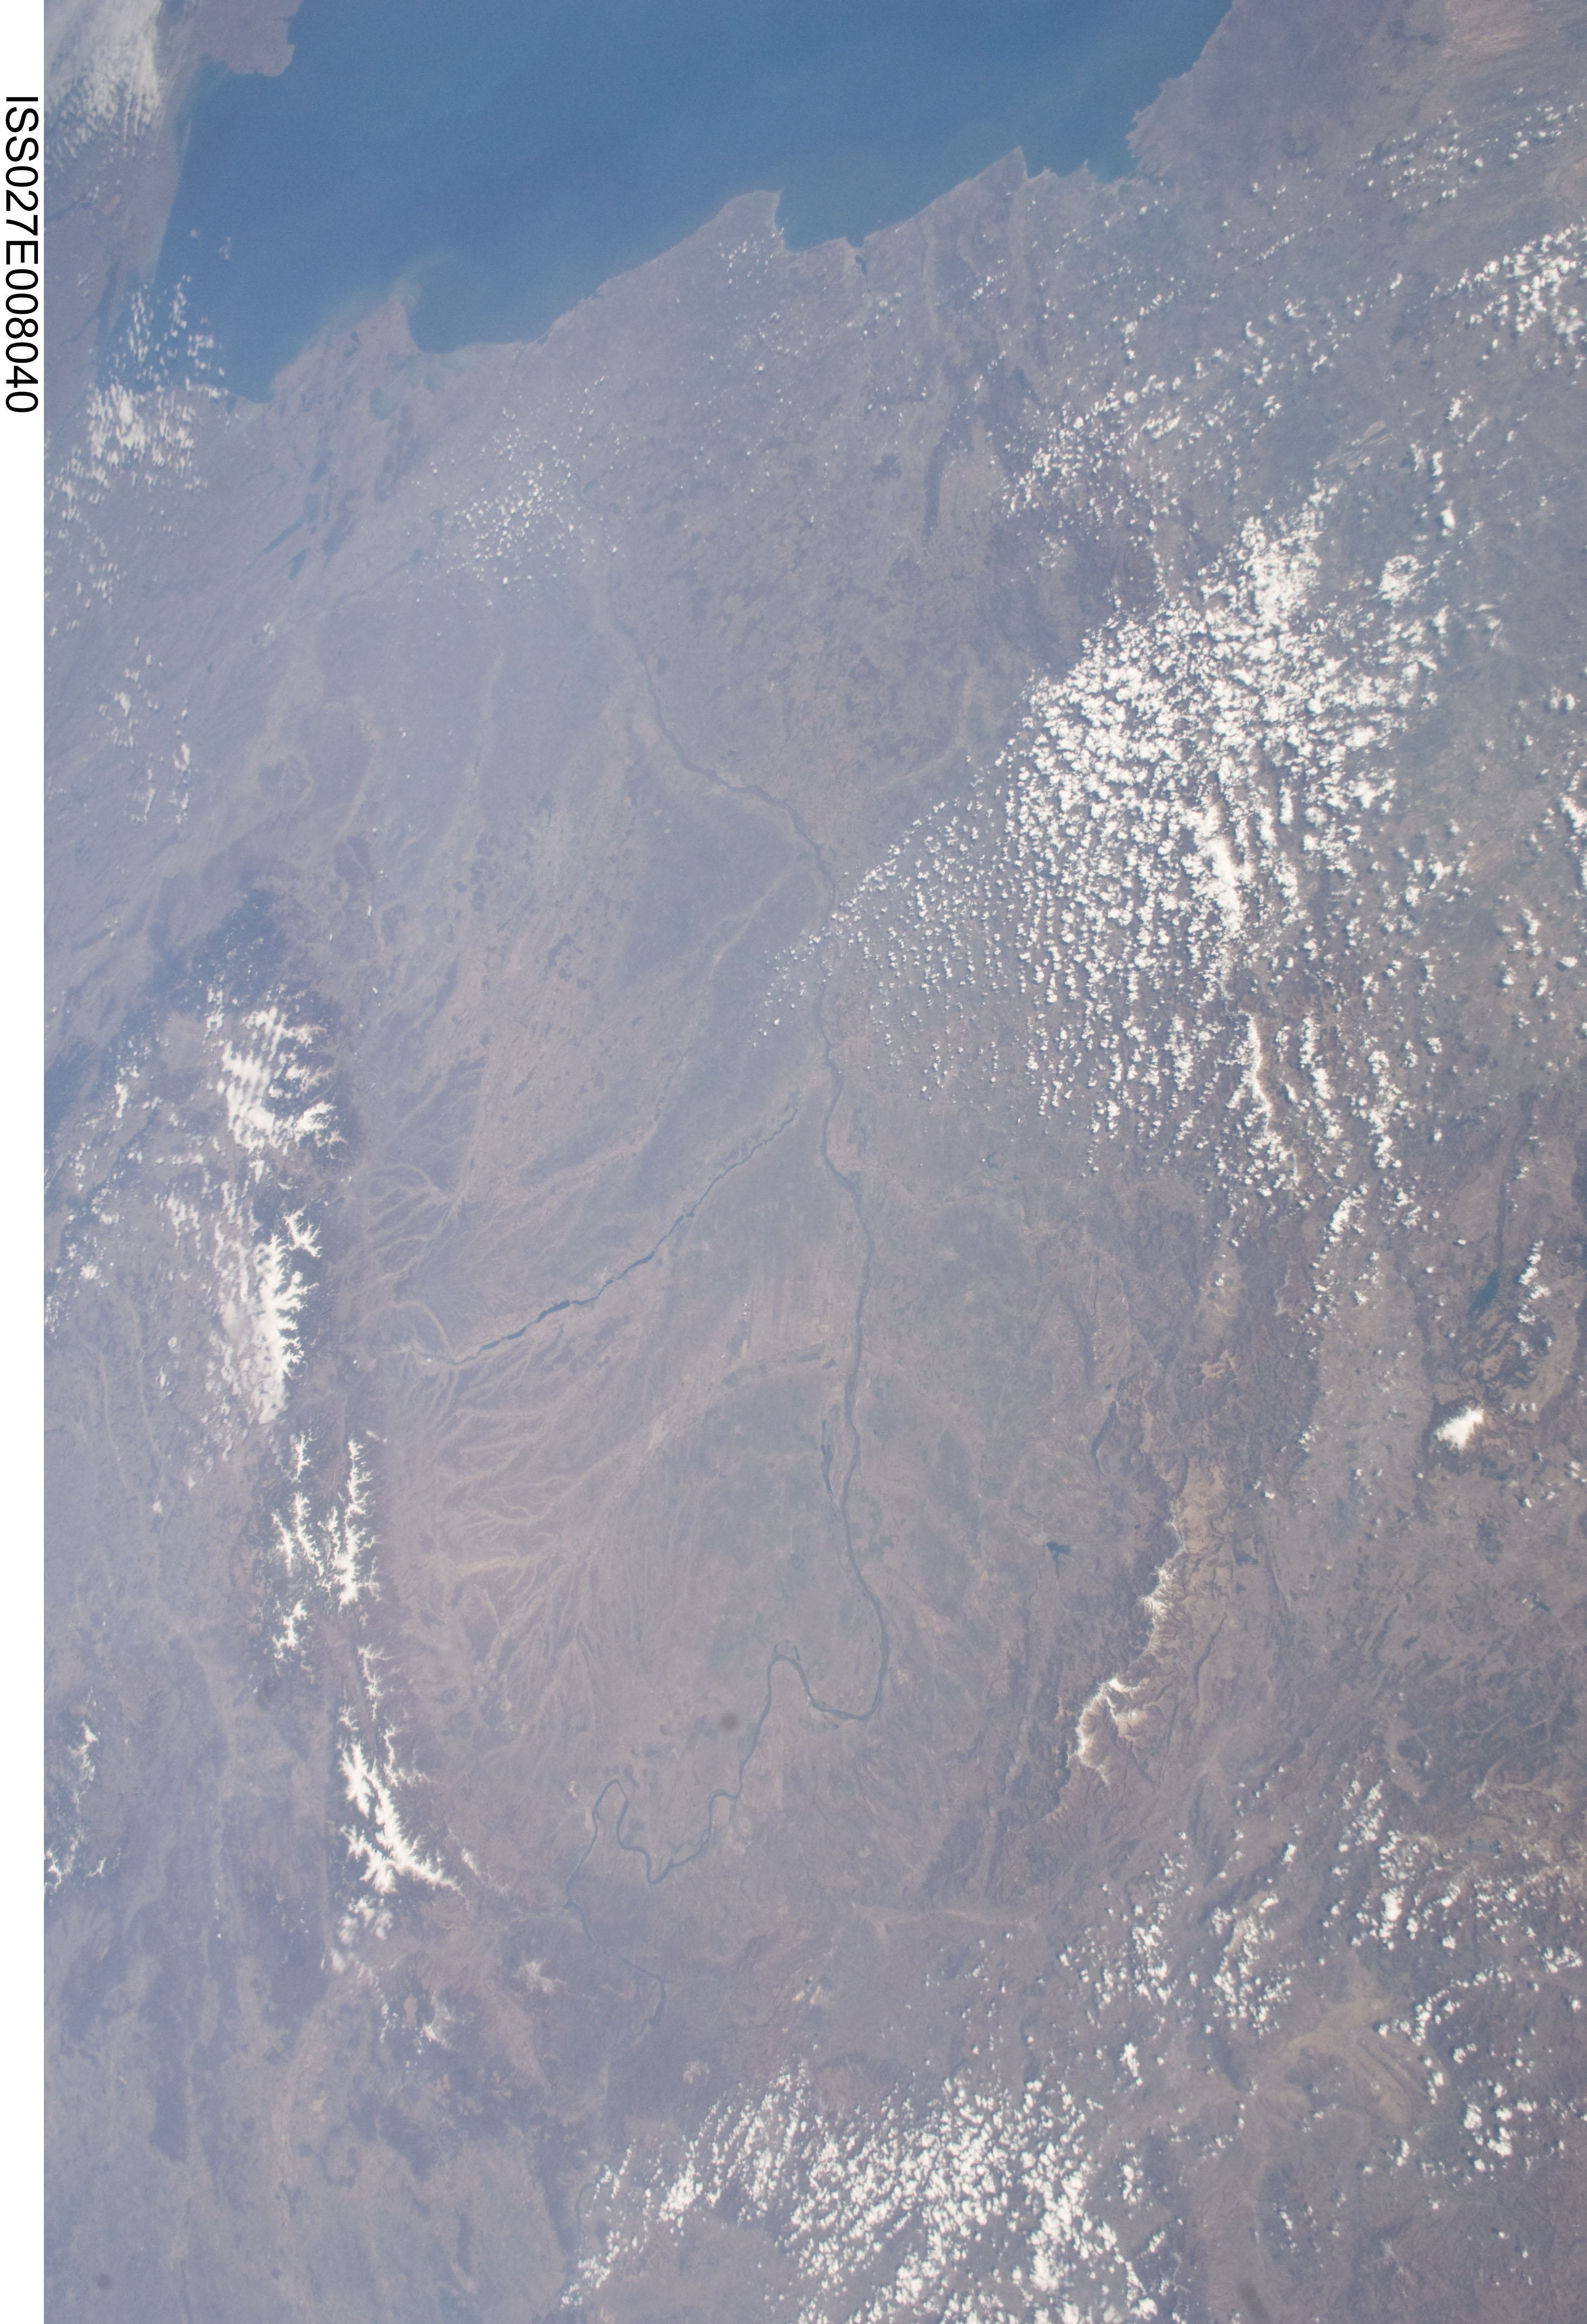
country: BULGARIA
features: CRAIOVA, BUCHAREST, ROMANIA, SOFIA, BULGARIA,BULGARIA, BLACK S.,DANUBE RIVER, ROMANIA, BULGARIA
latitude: 43.7
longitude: 24.5
